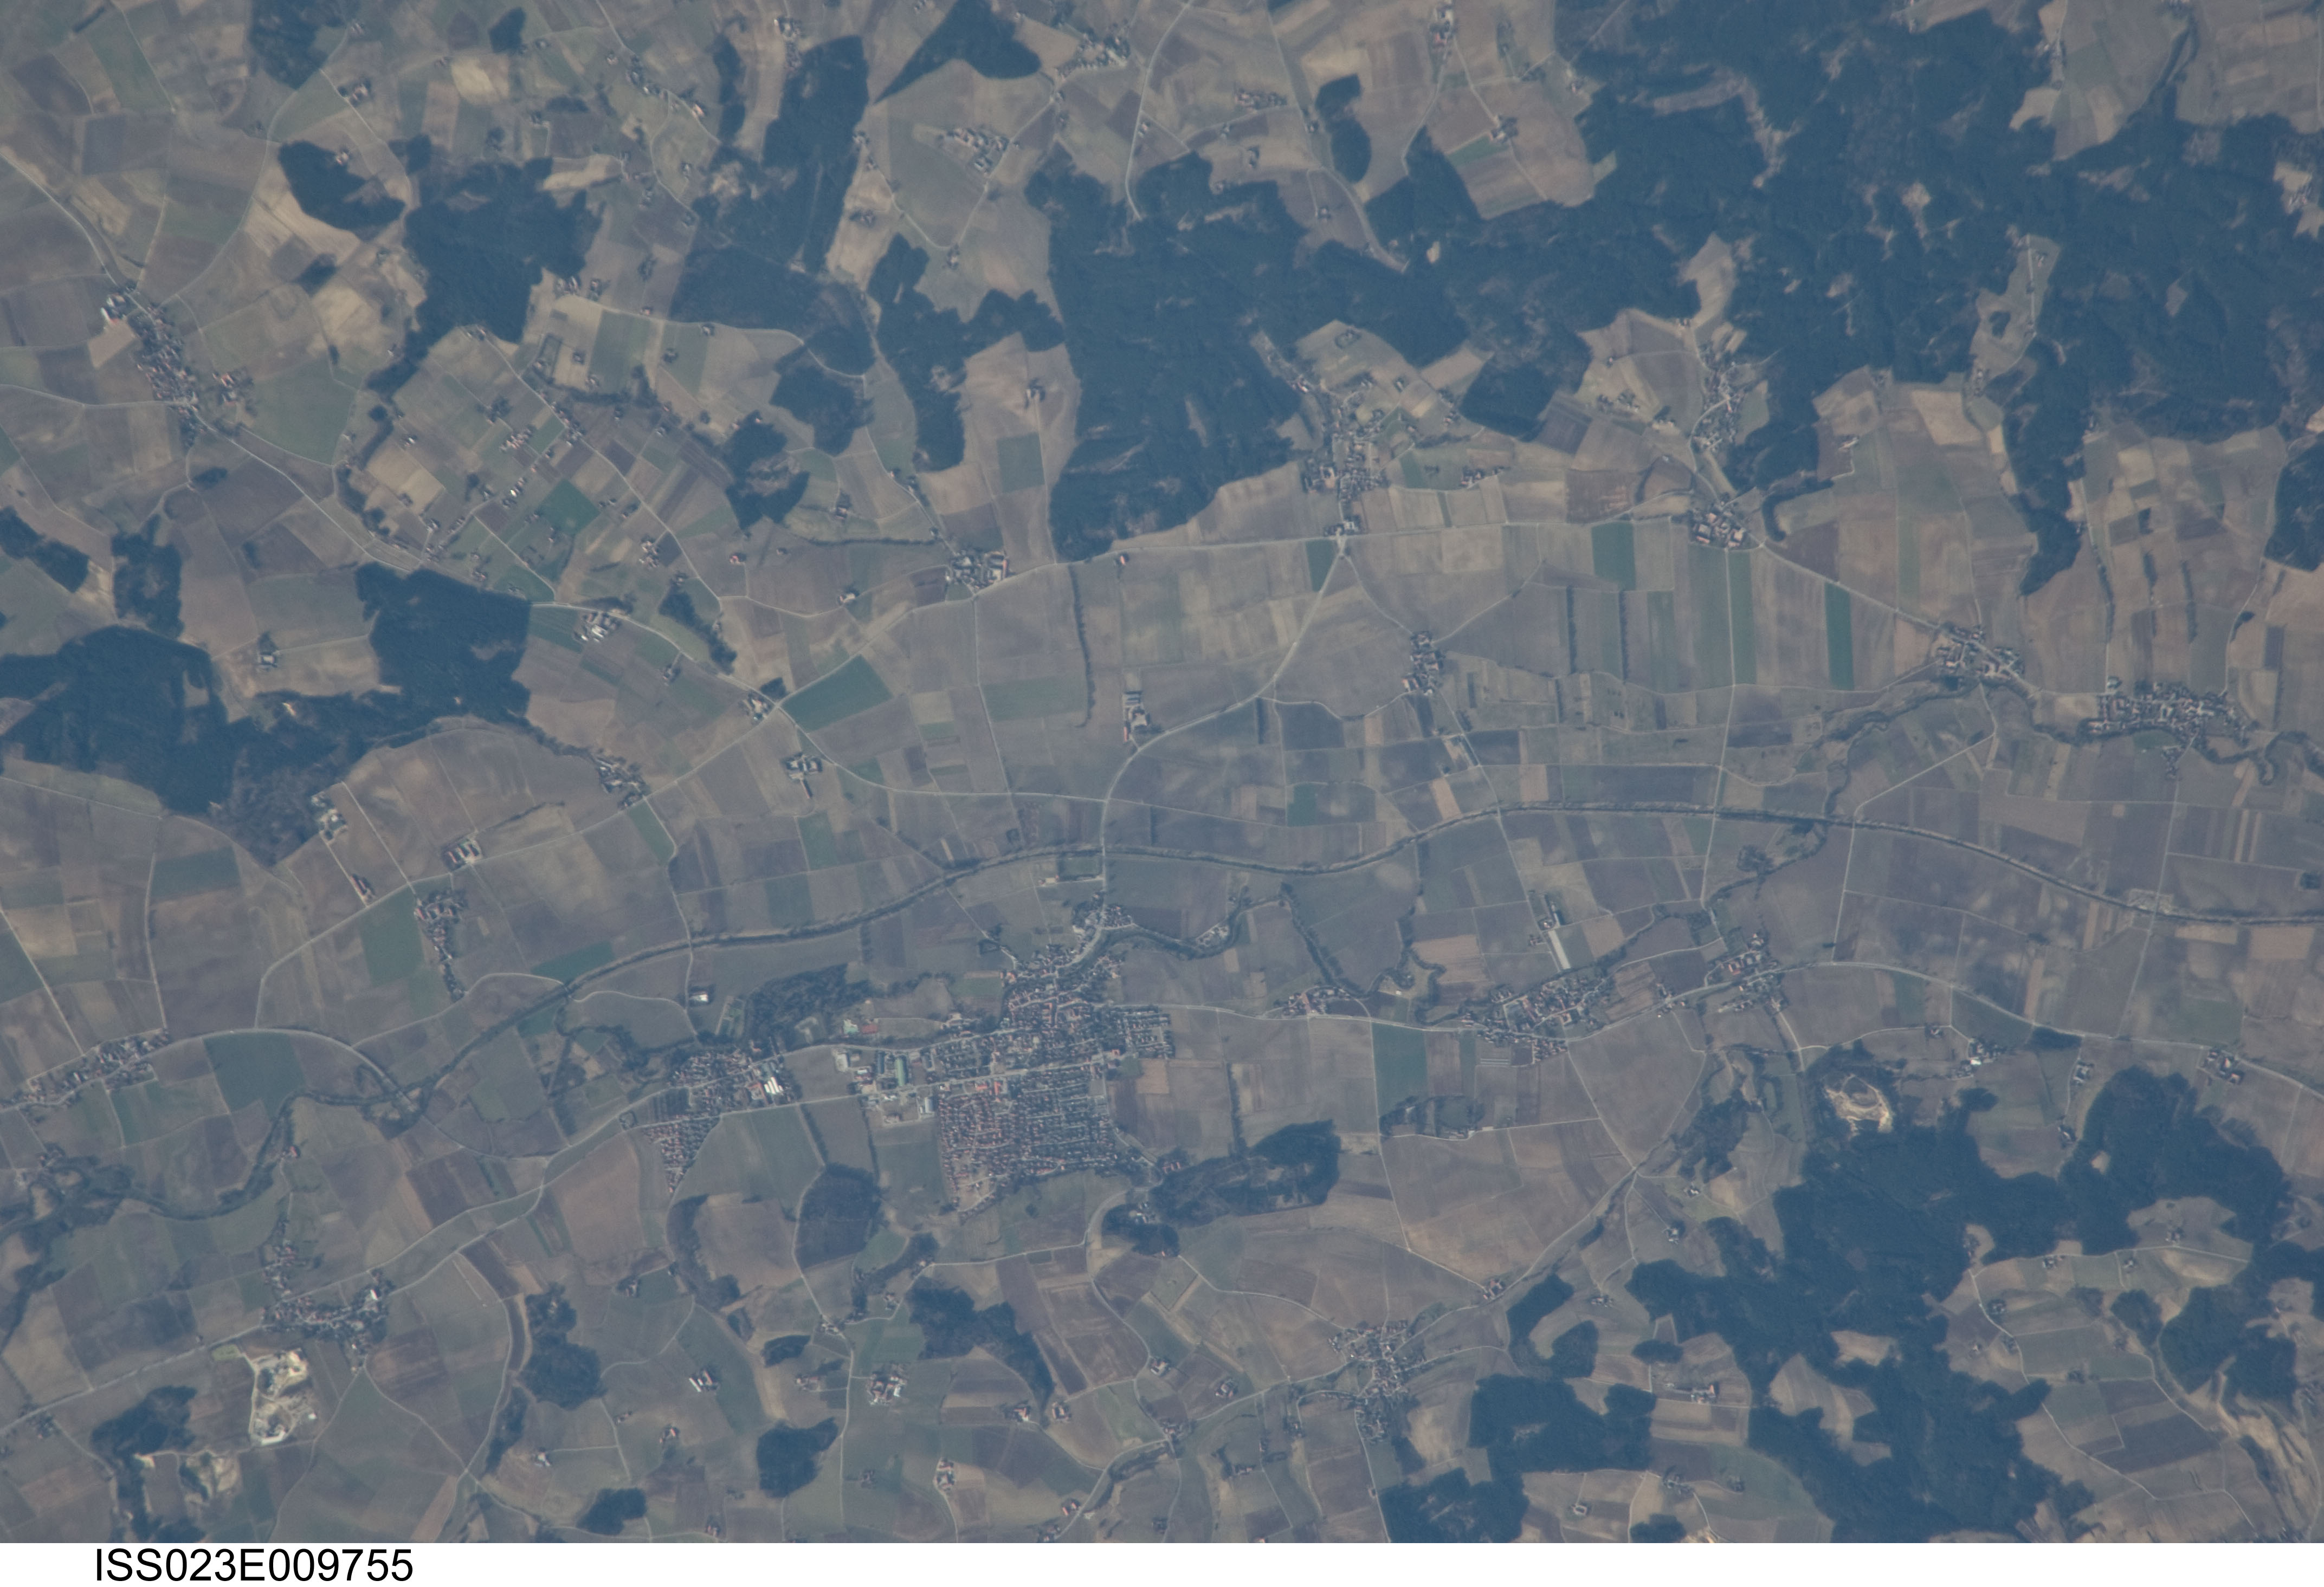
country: GERMANY
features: EICHENDORF, VILS R., FOREST, AGR.
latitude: 48.6
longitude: 12.9
